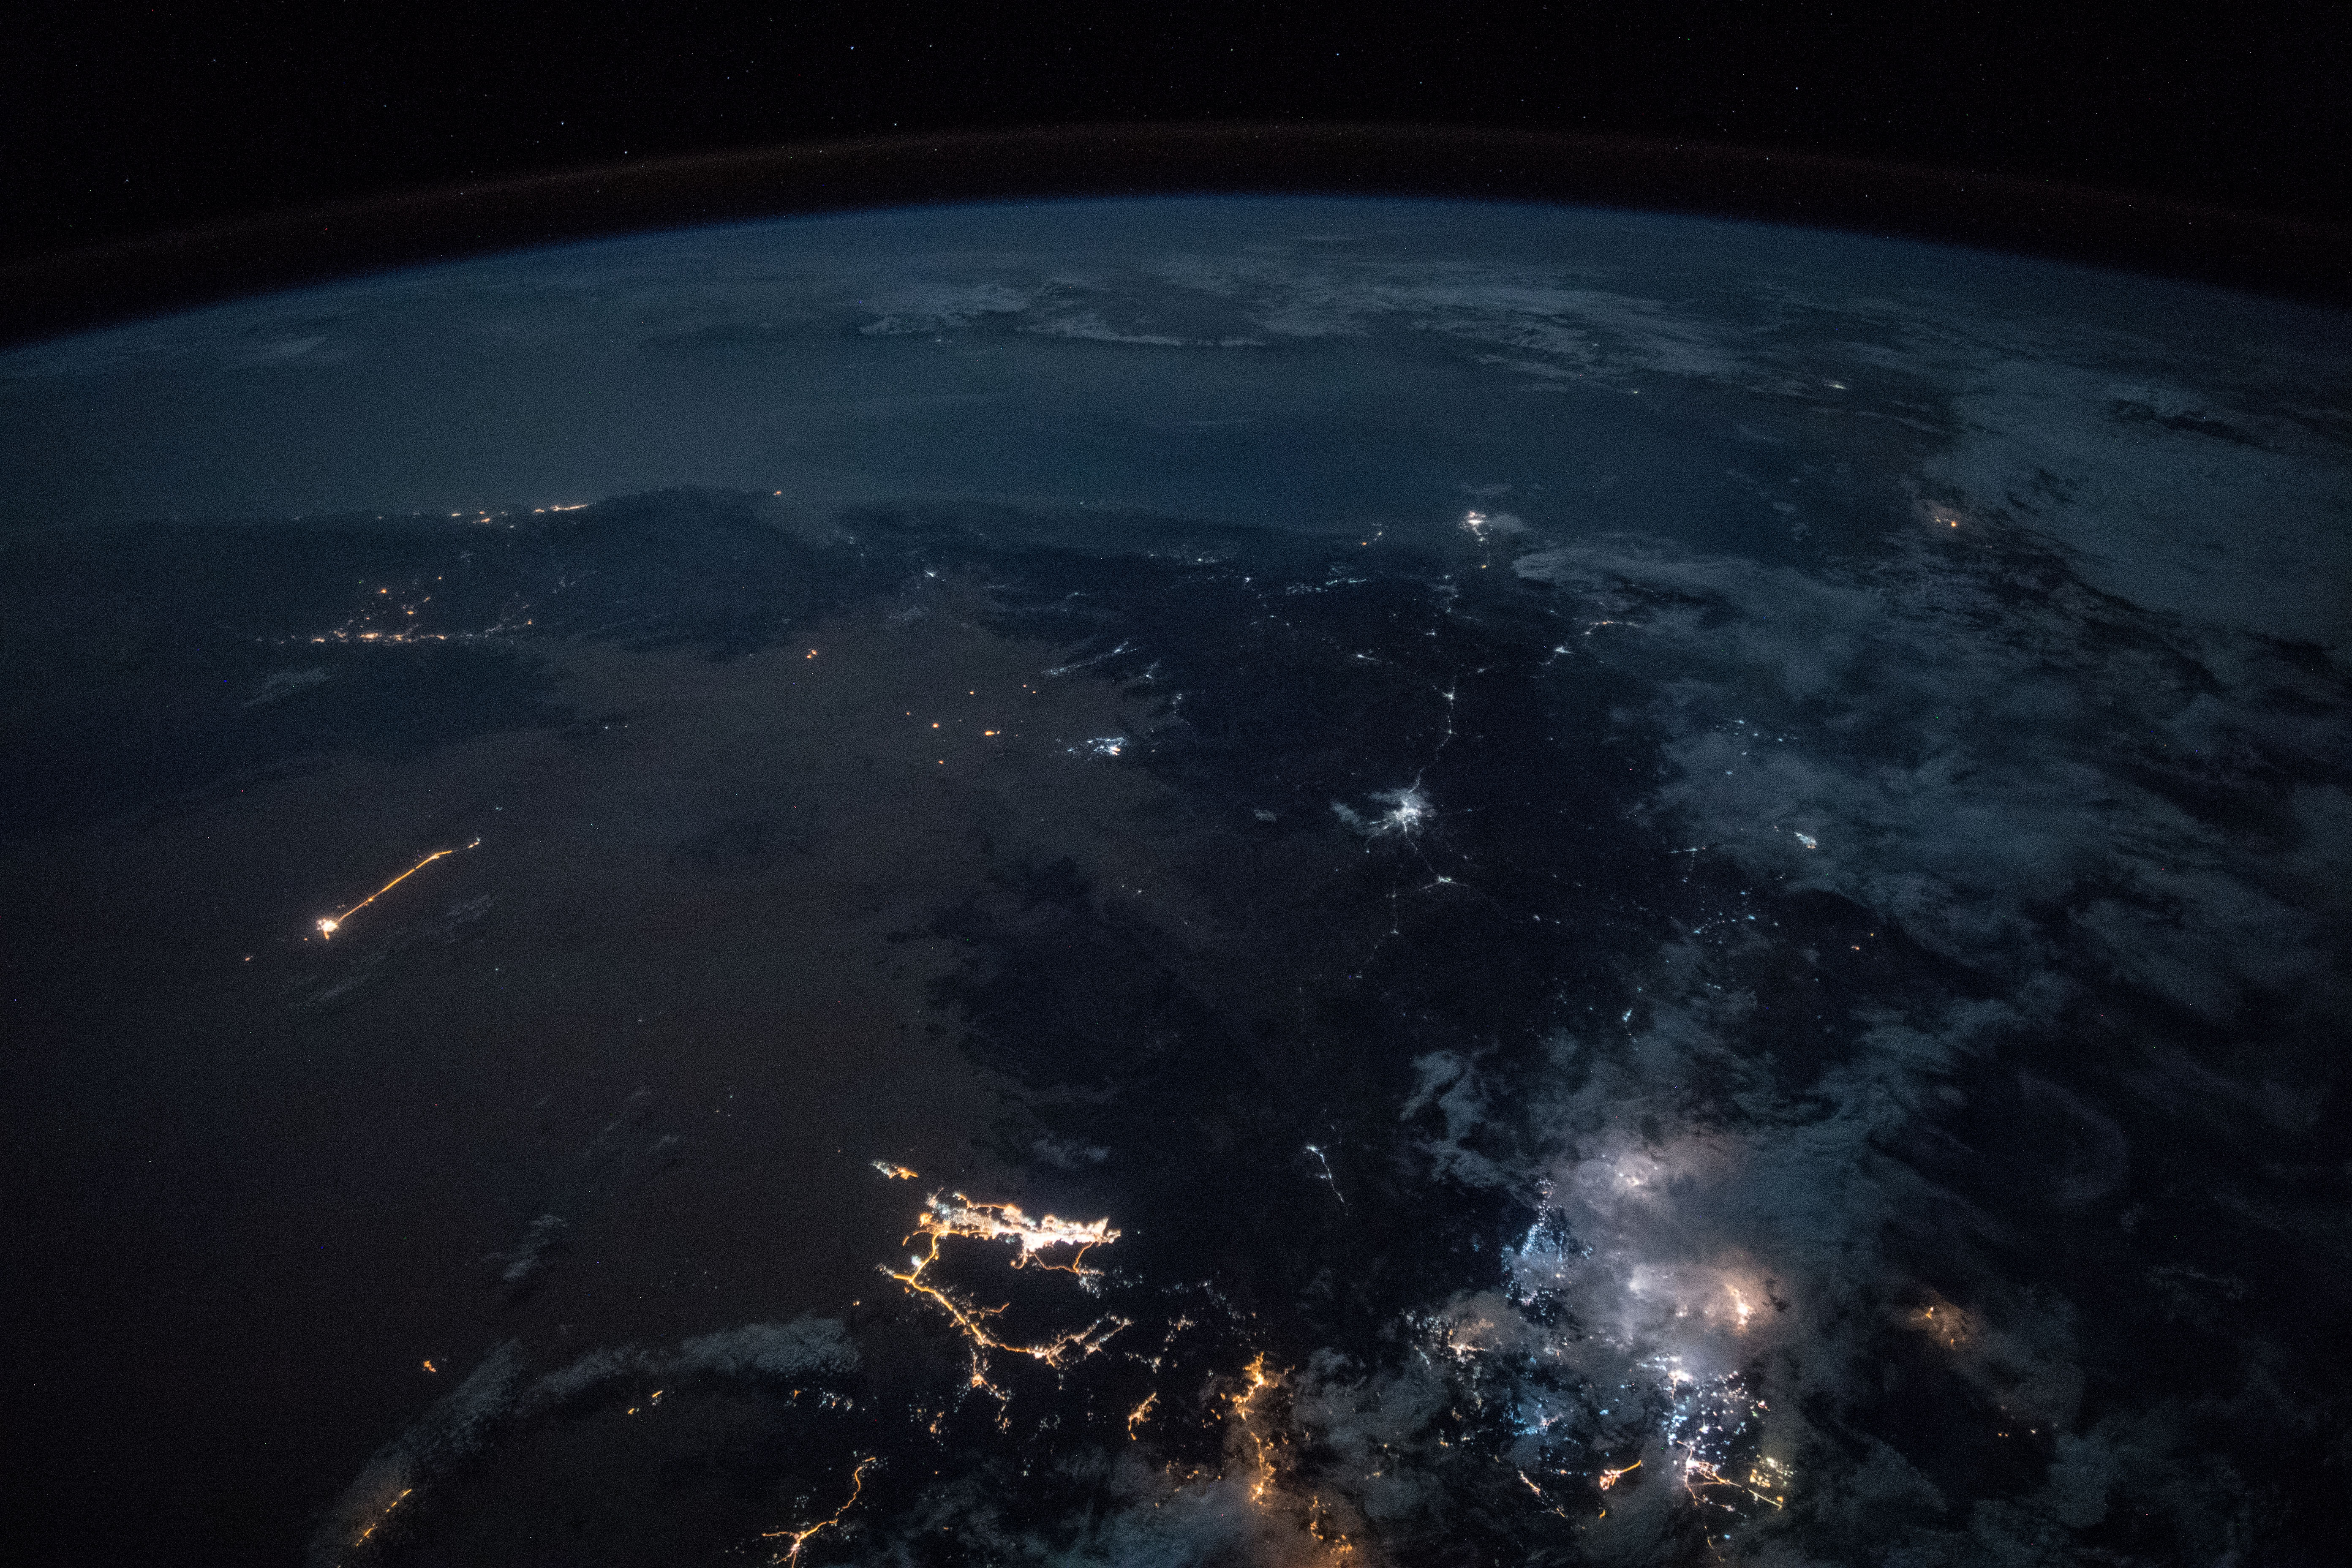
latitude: 15.5
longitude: 45.1
